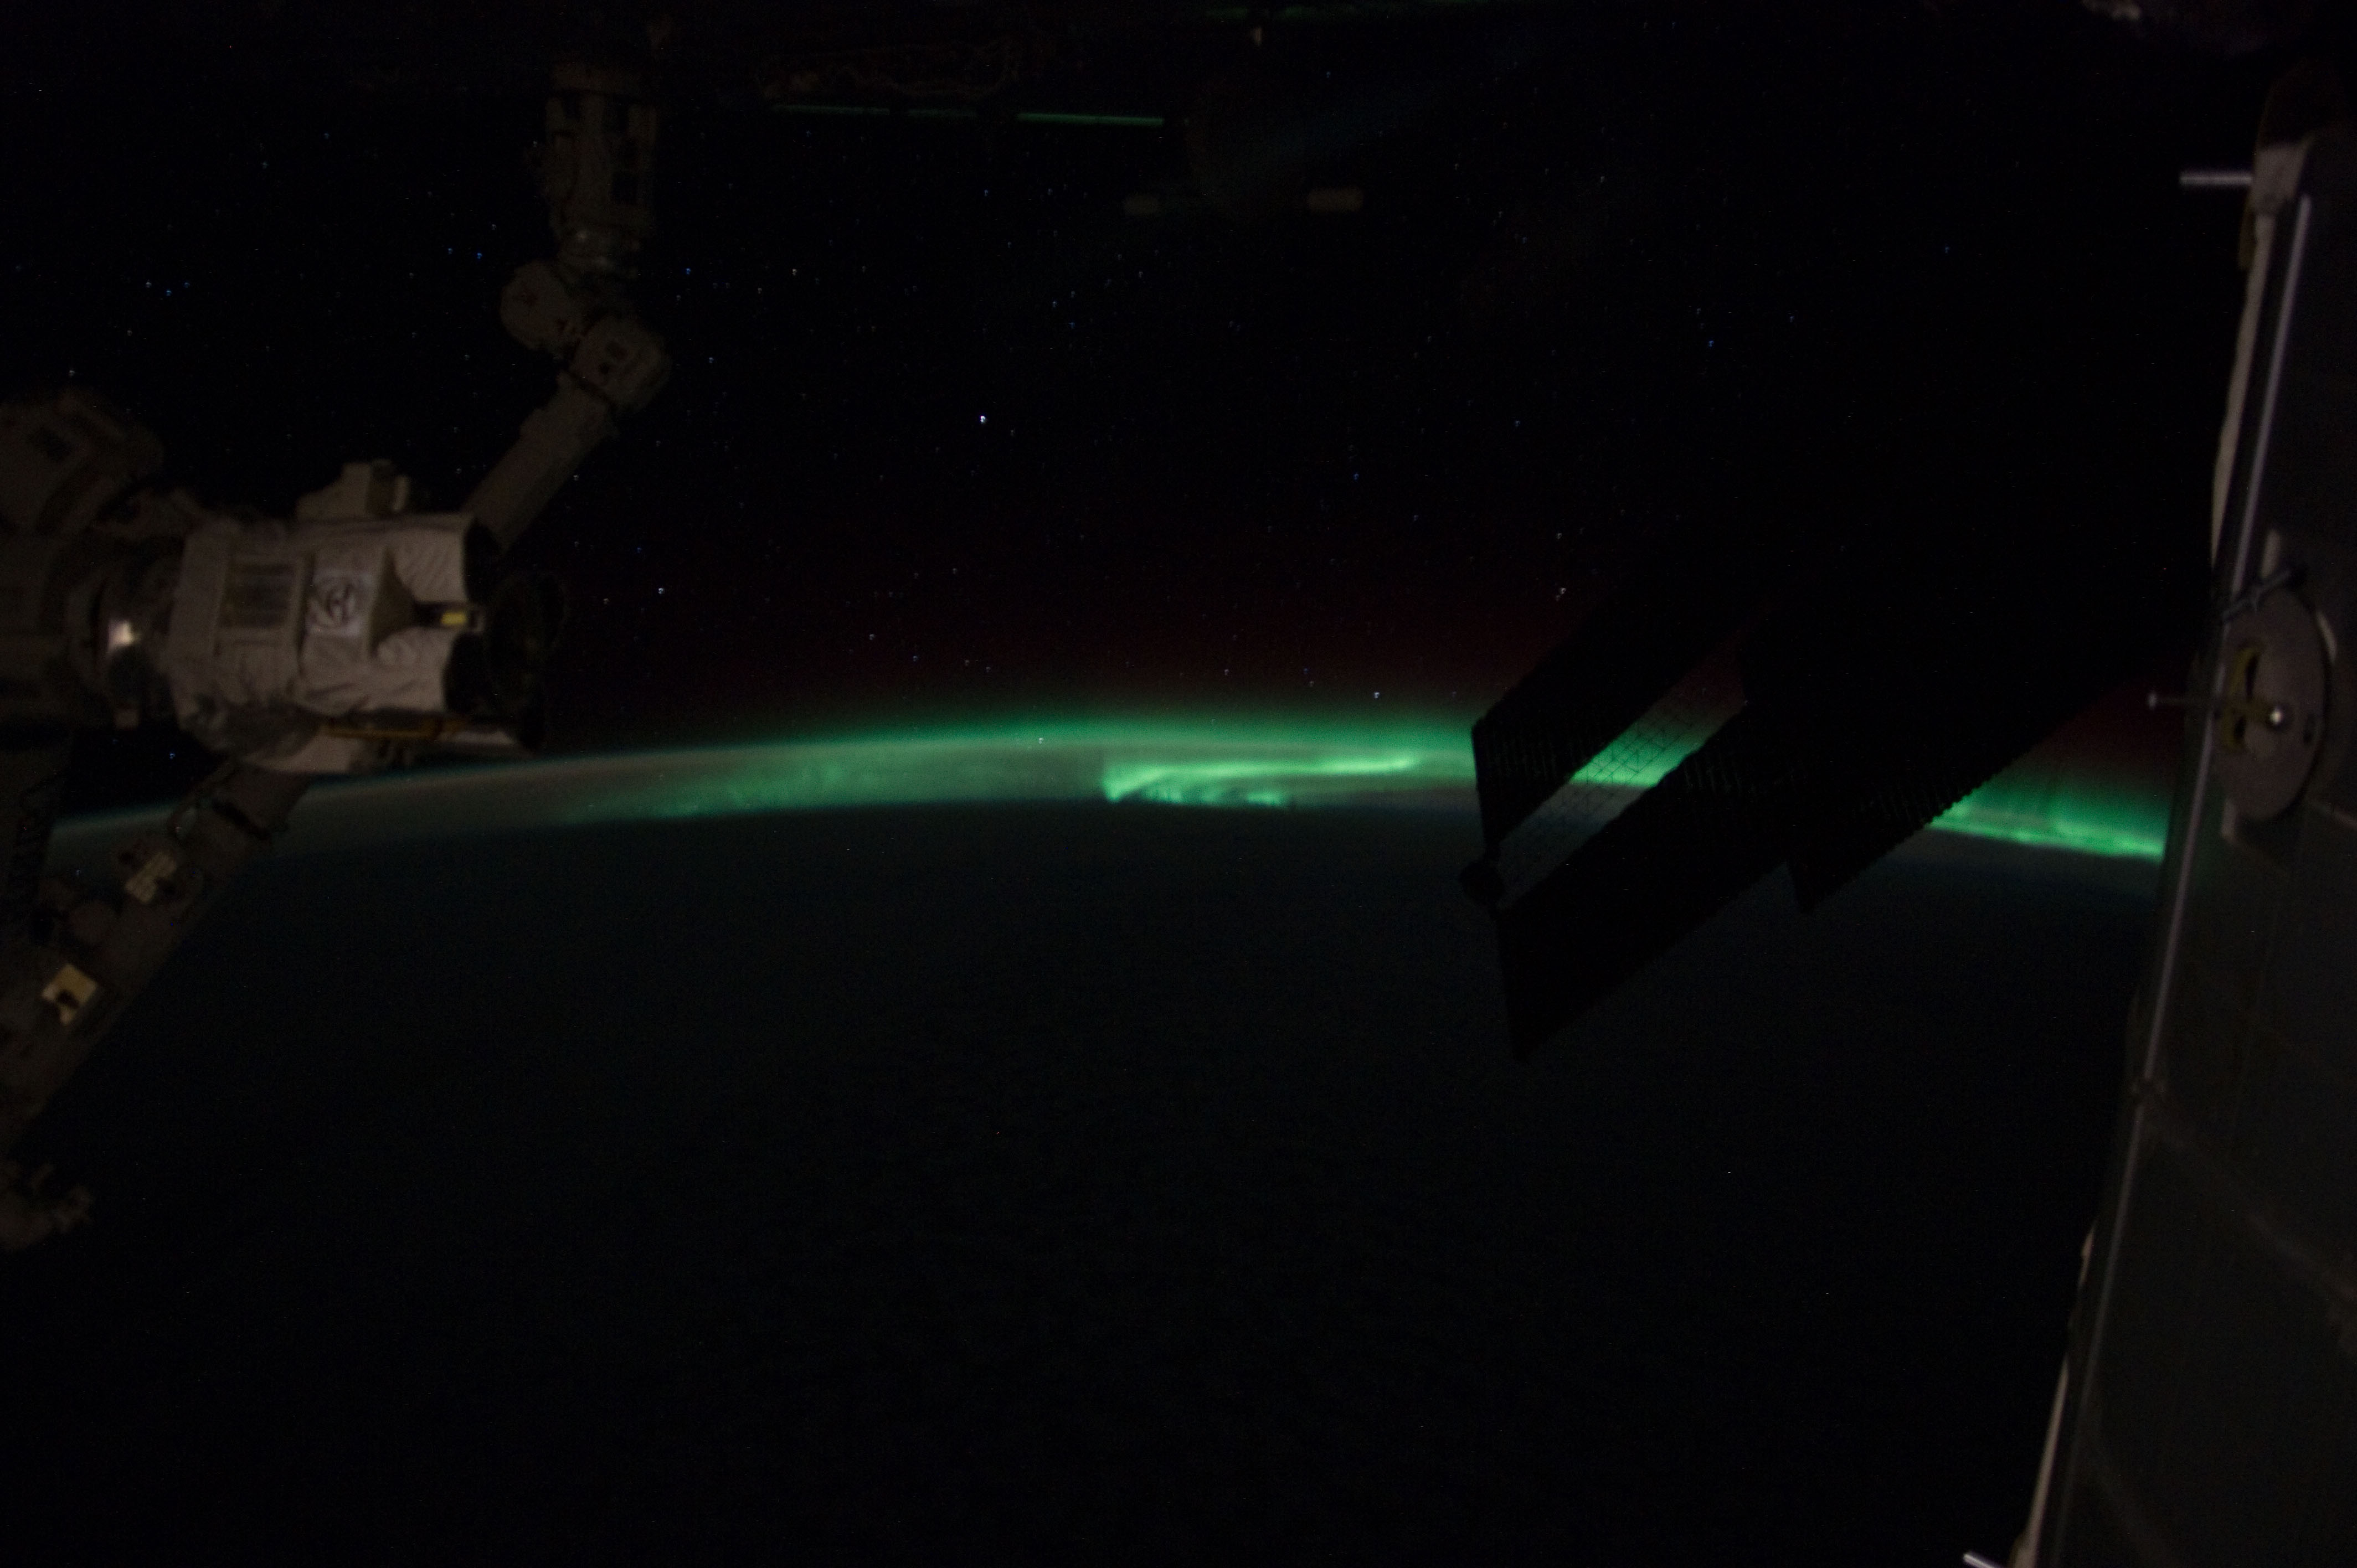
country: ATLANTIC OCEAN
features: PAN-AURORA AUSTRALIS, ATMOSPHERIC LIMB, STARS, ISS
